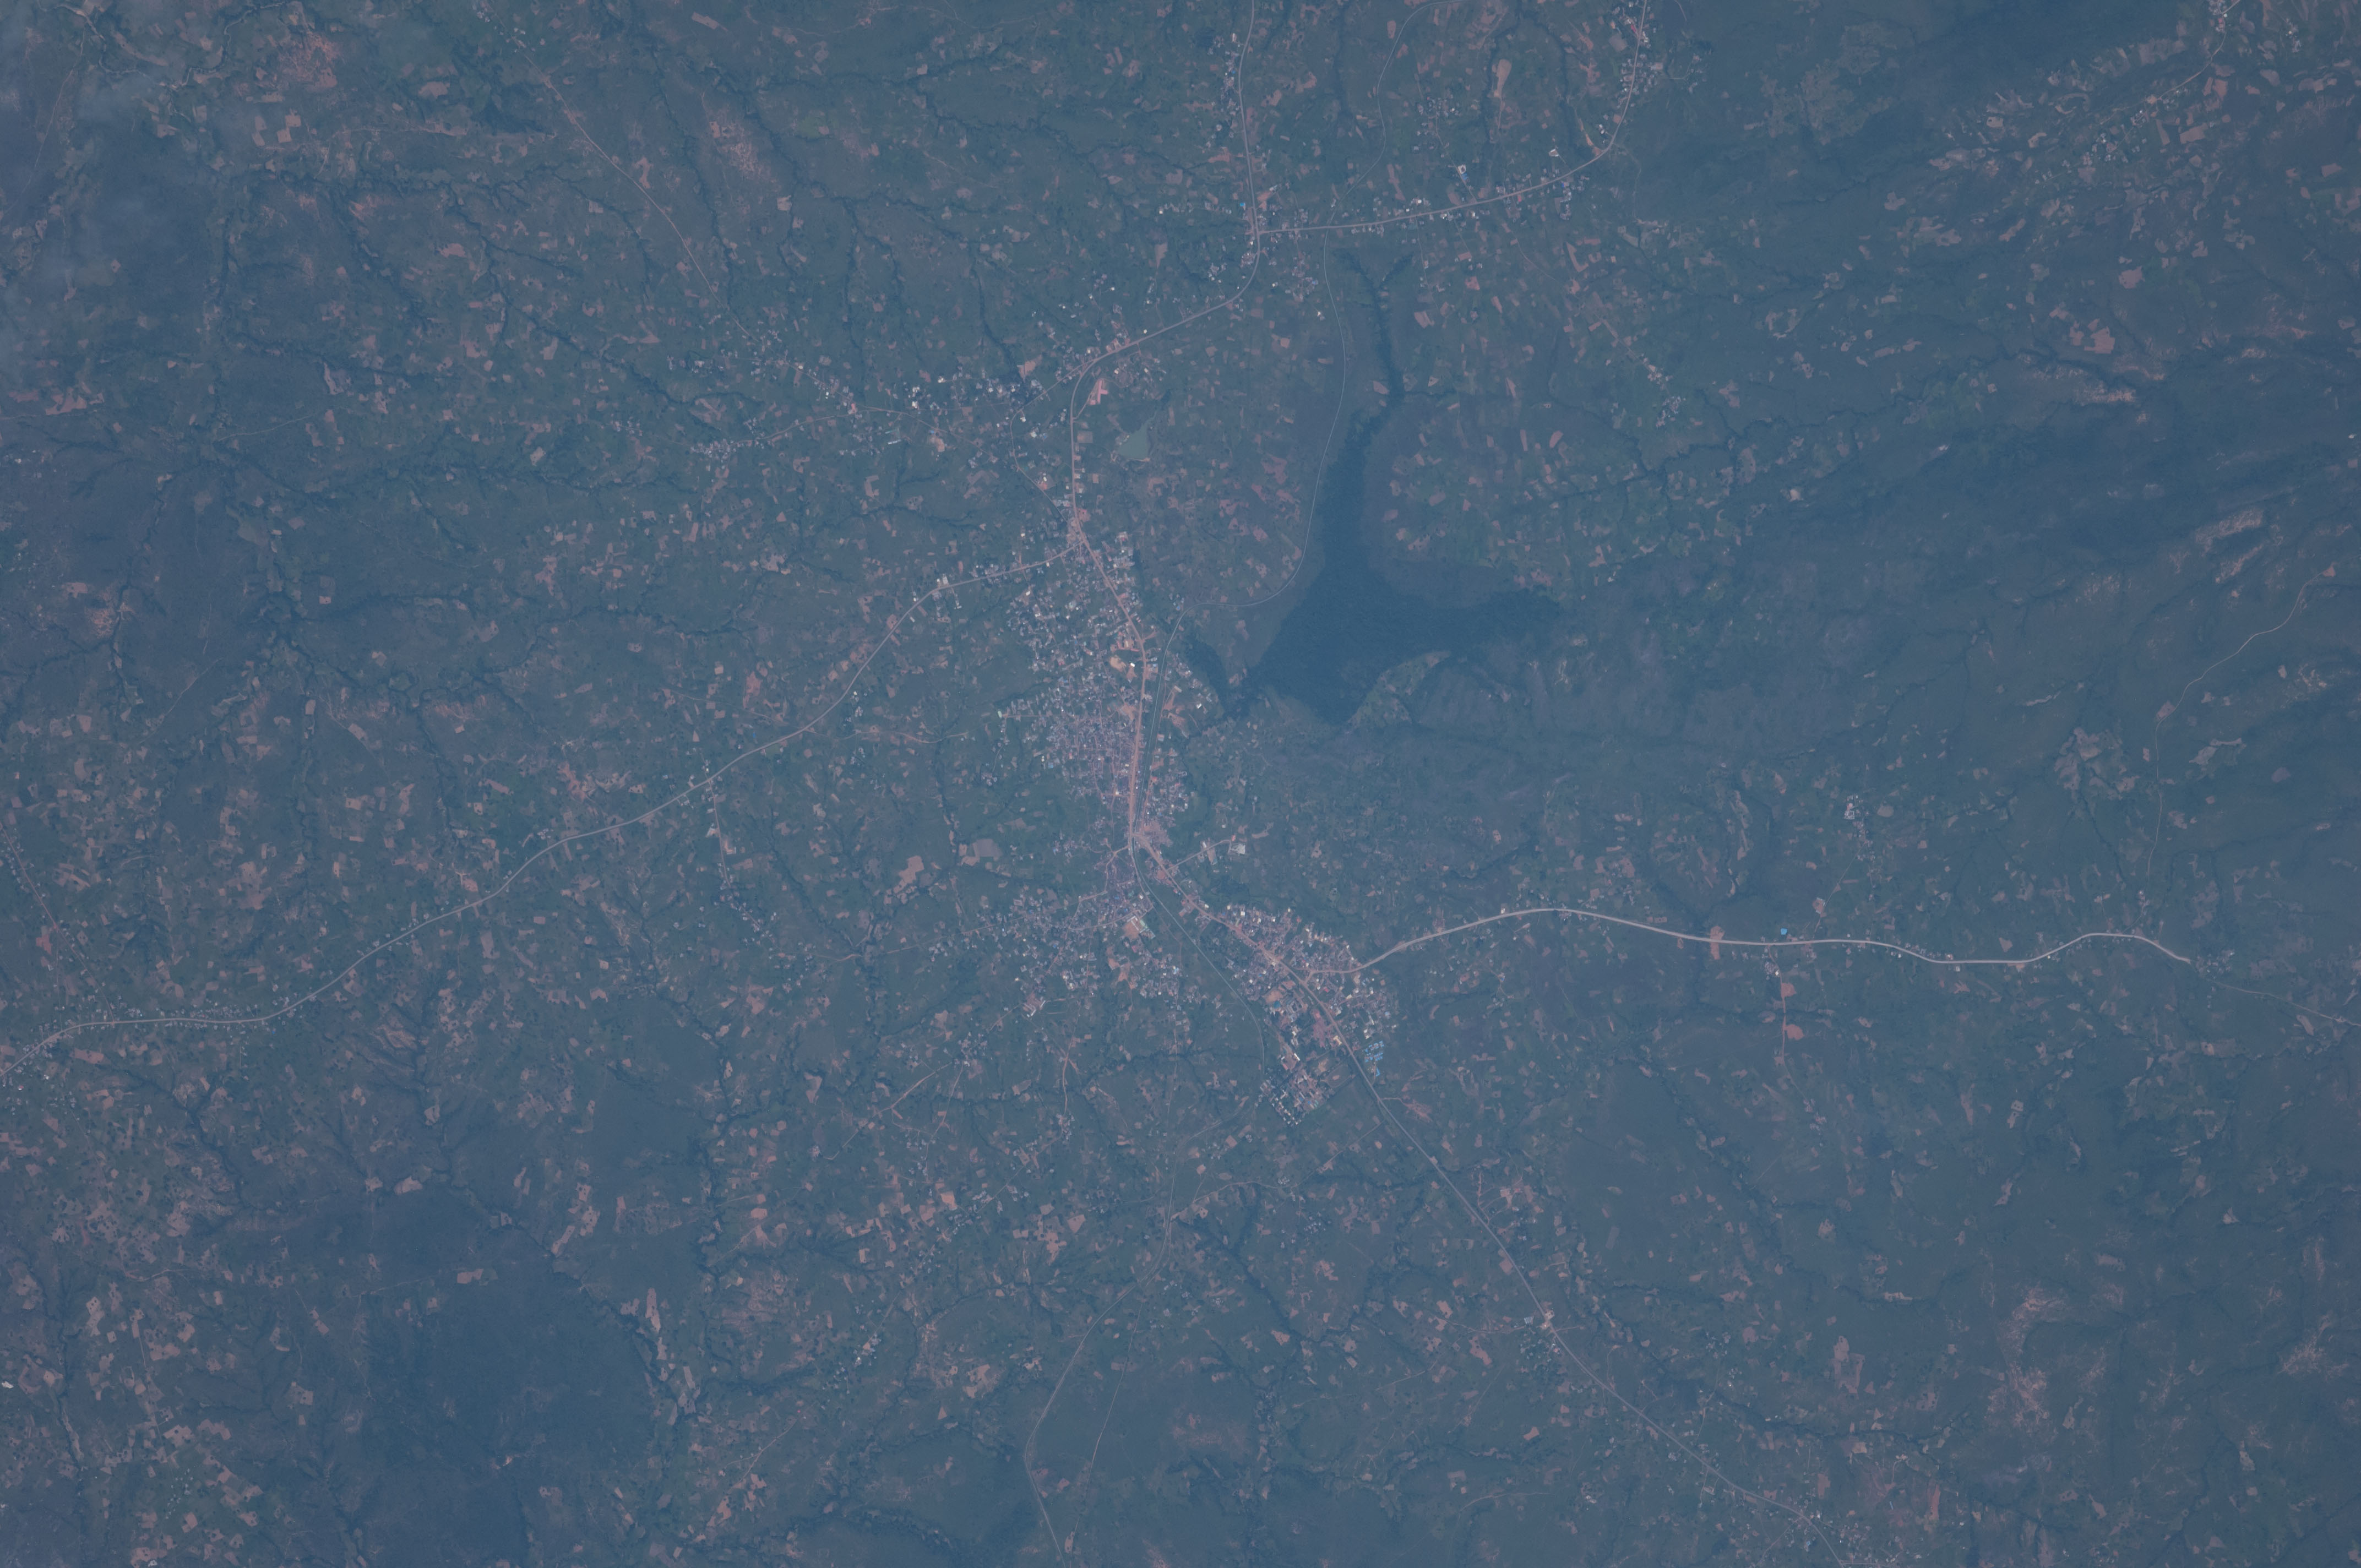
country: NIGERIA
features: ZONKWA NIGERIA
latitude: 9.8
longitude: 8.3
